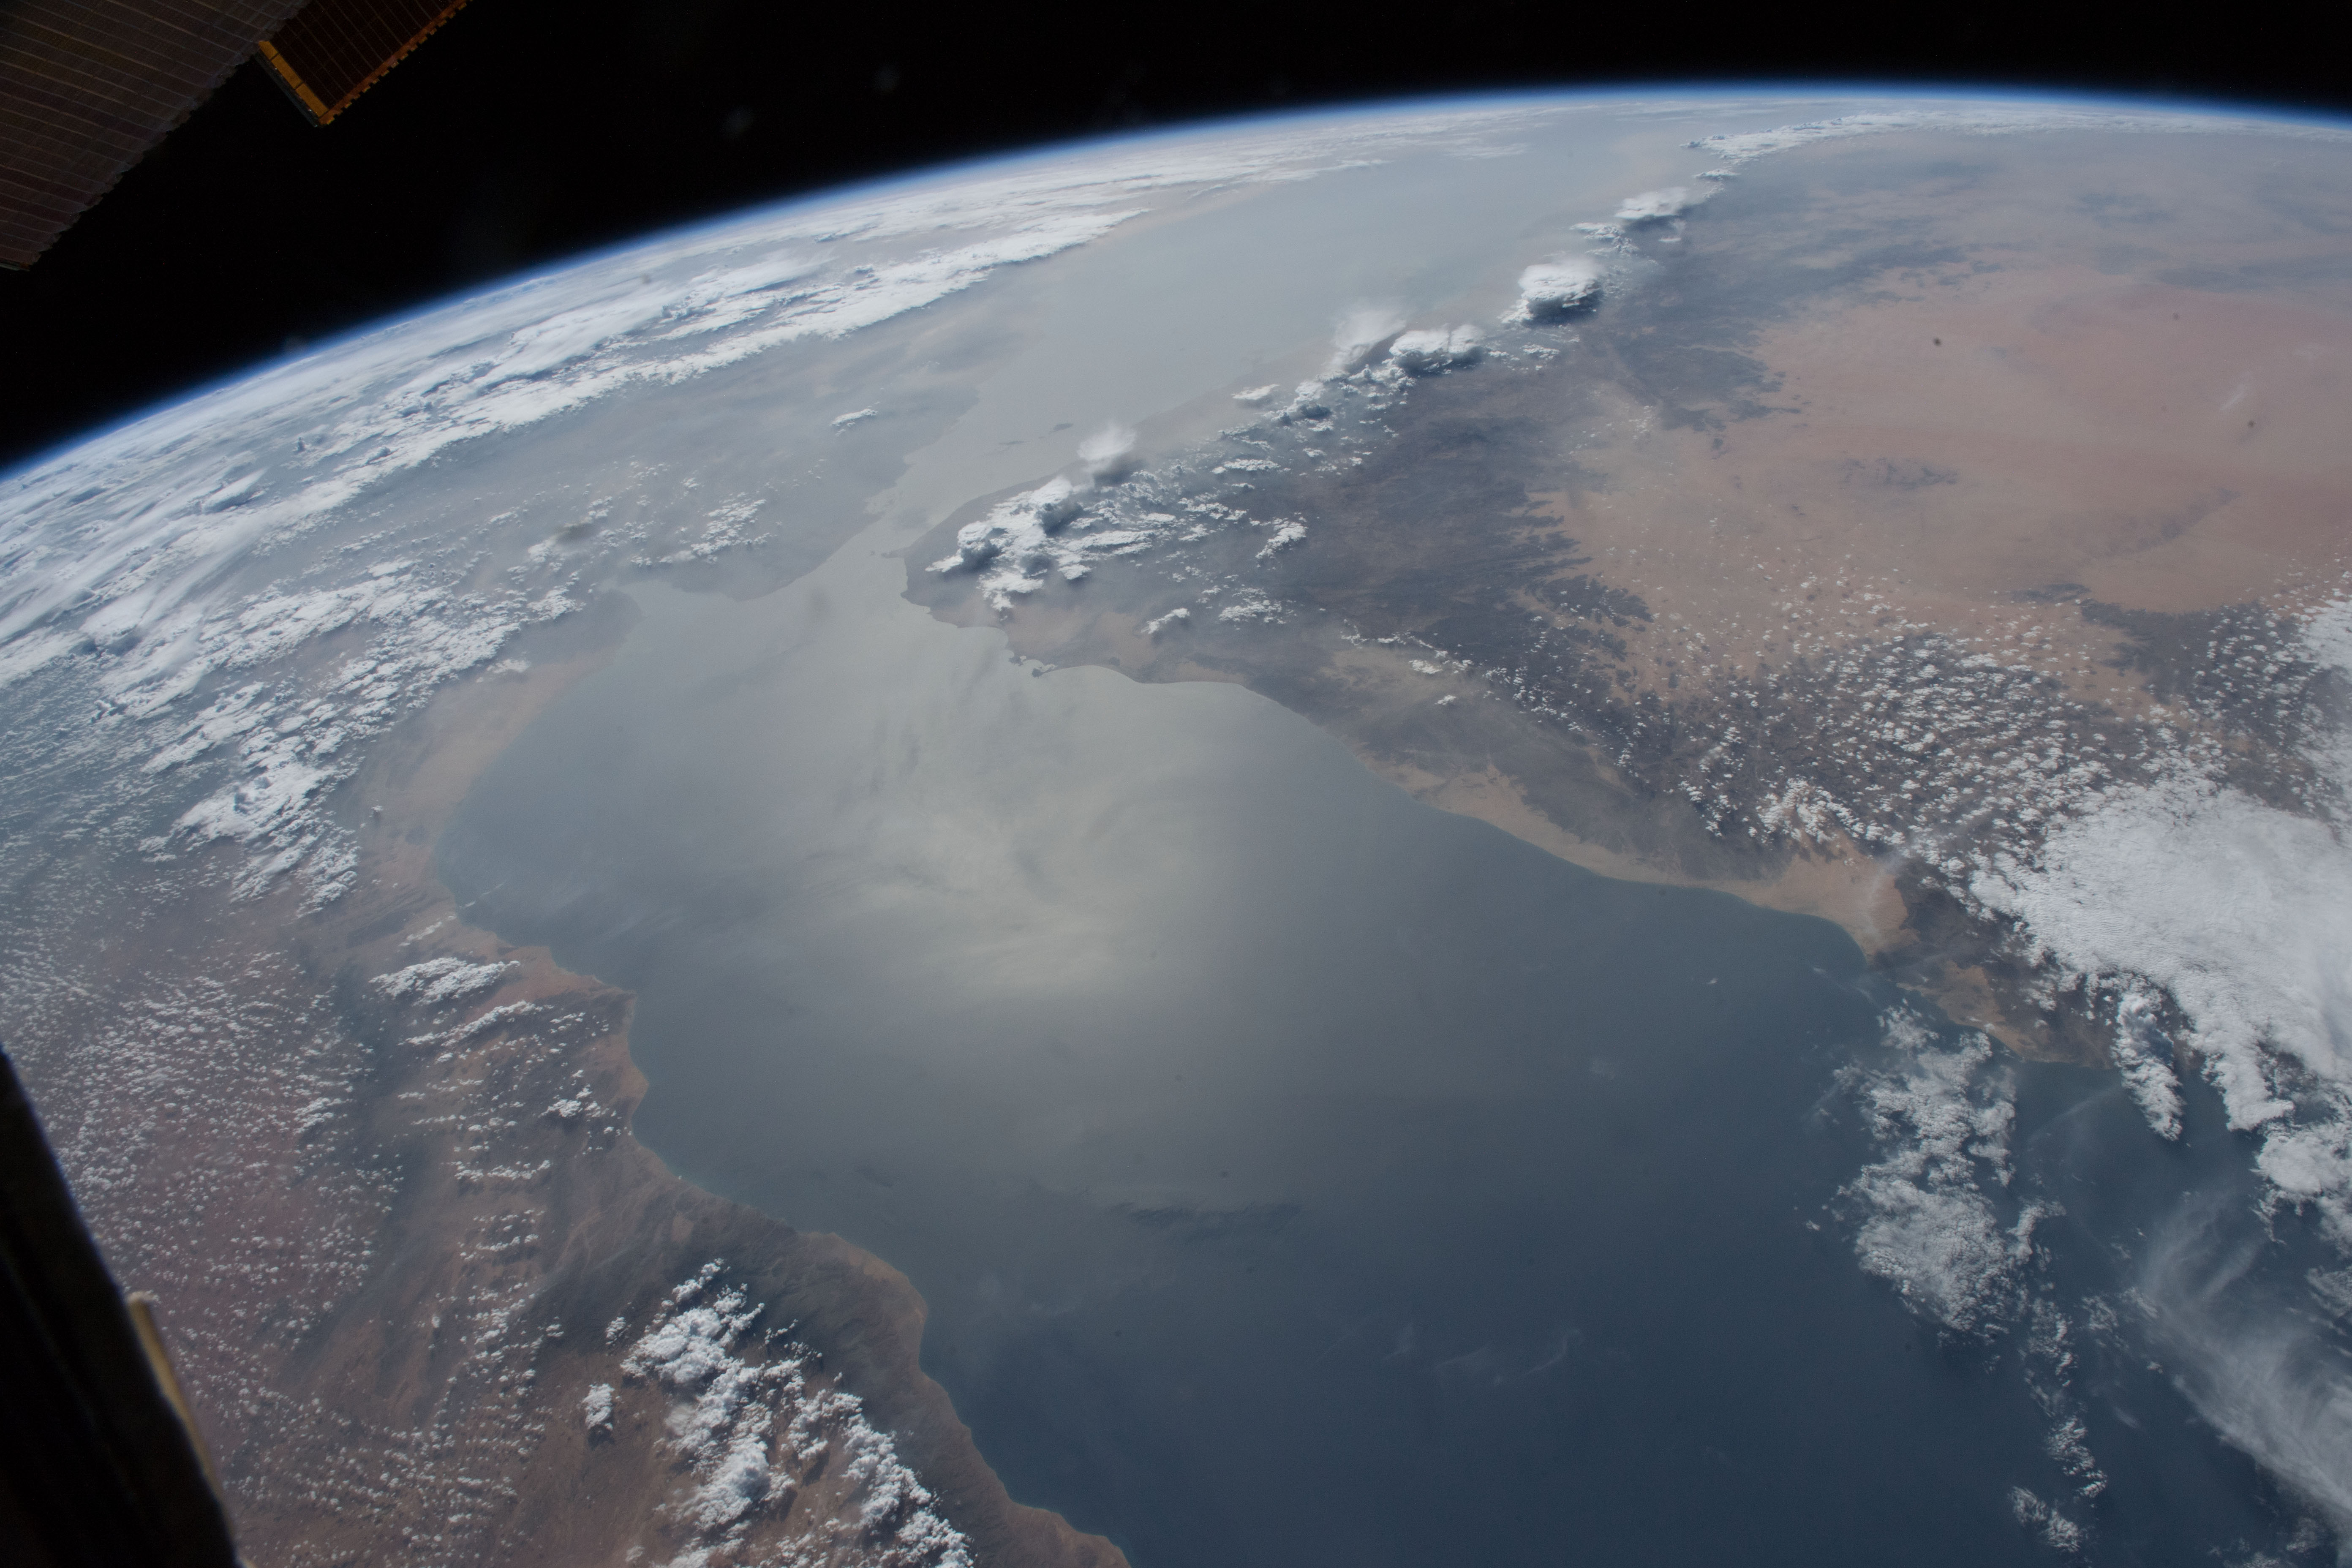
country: YEMEN
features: GULF OF ADEN, RED SEA, OGO MOUNTAINS, EARTH LIMB
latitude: 13.0
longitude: 46.0
